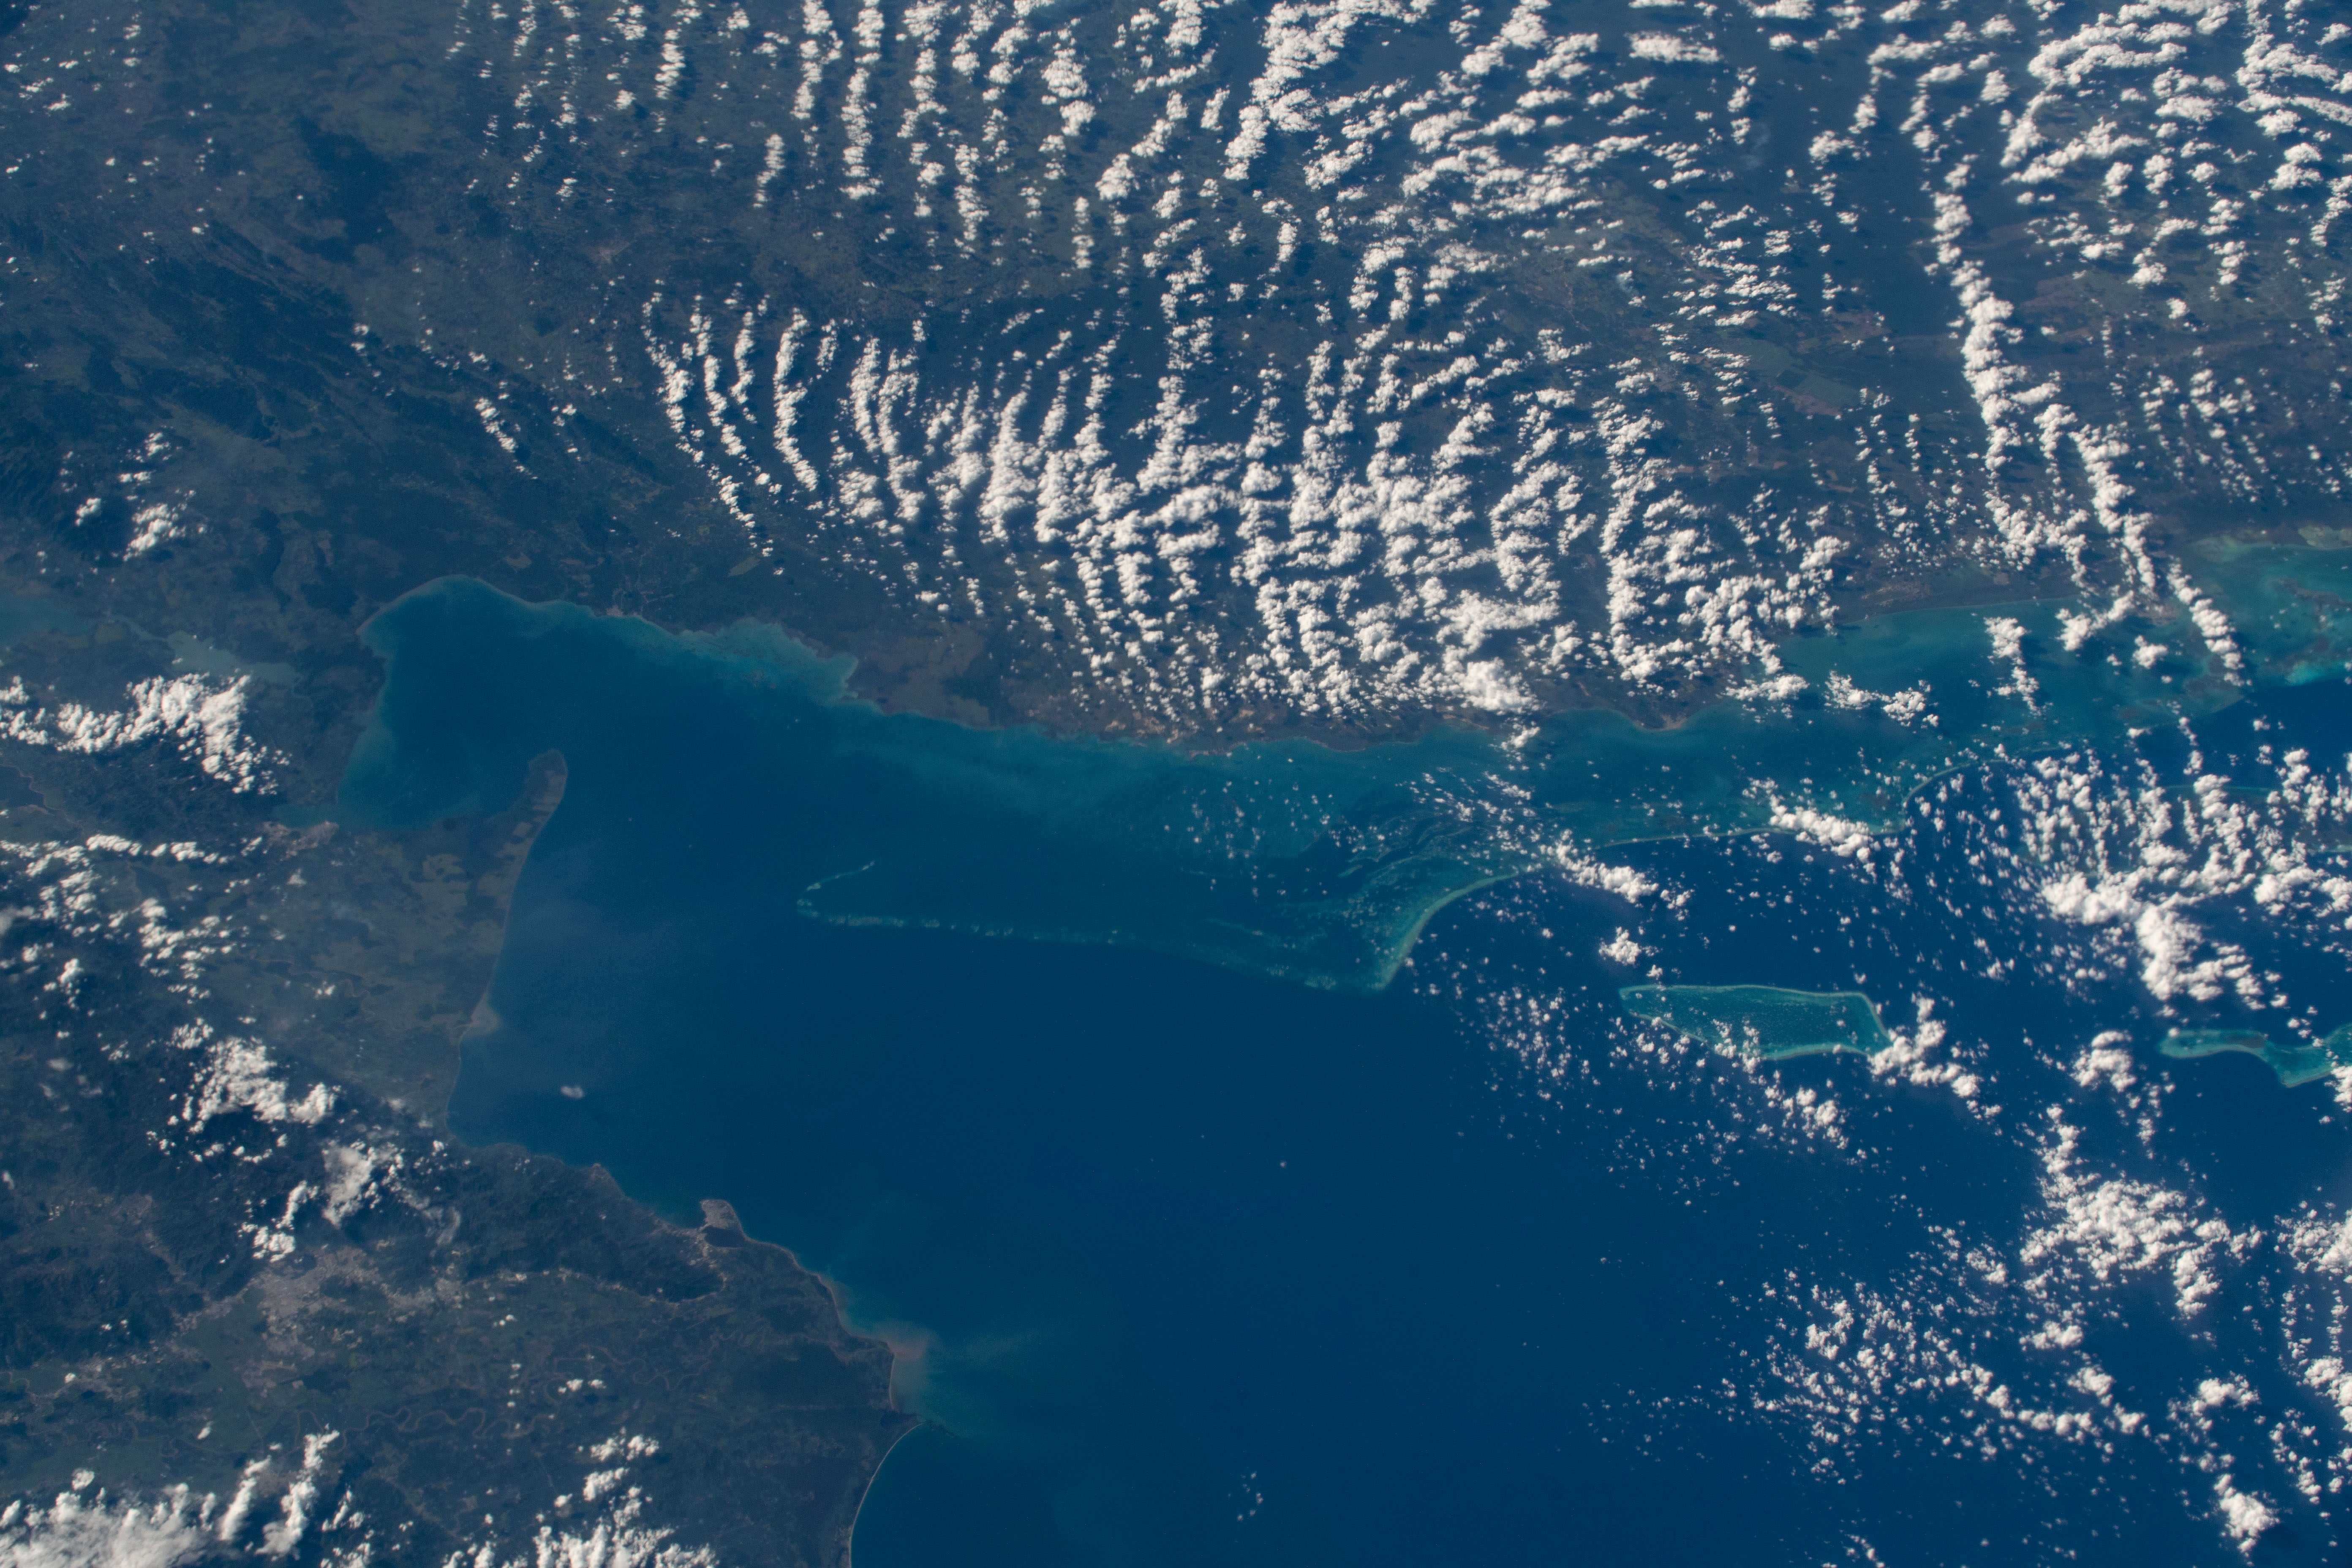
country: BELIZE
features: BELIZE FAN, AMATIQUE BAY, HONDURAS
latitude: 16.5
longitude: -88.2
